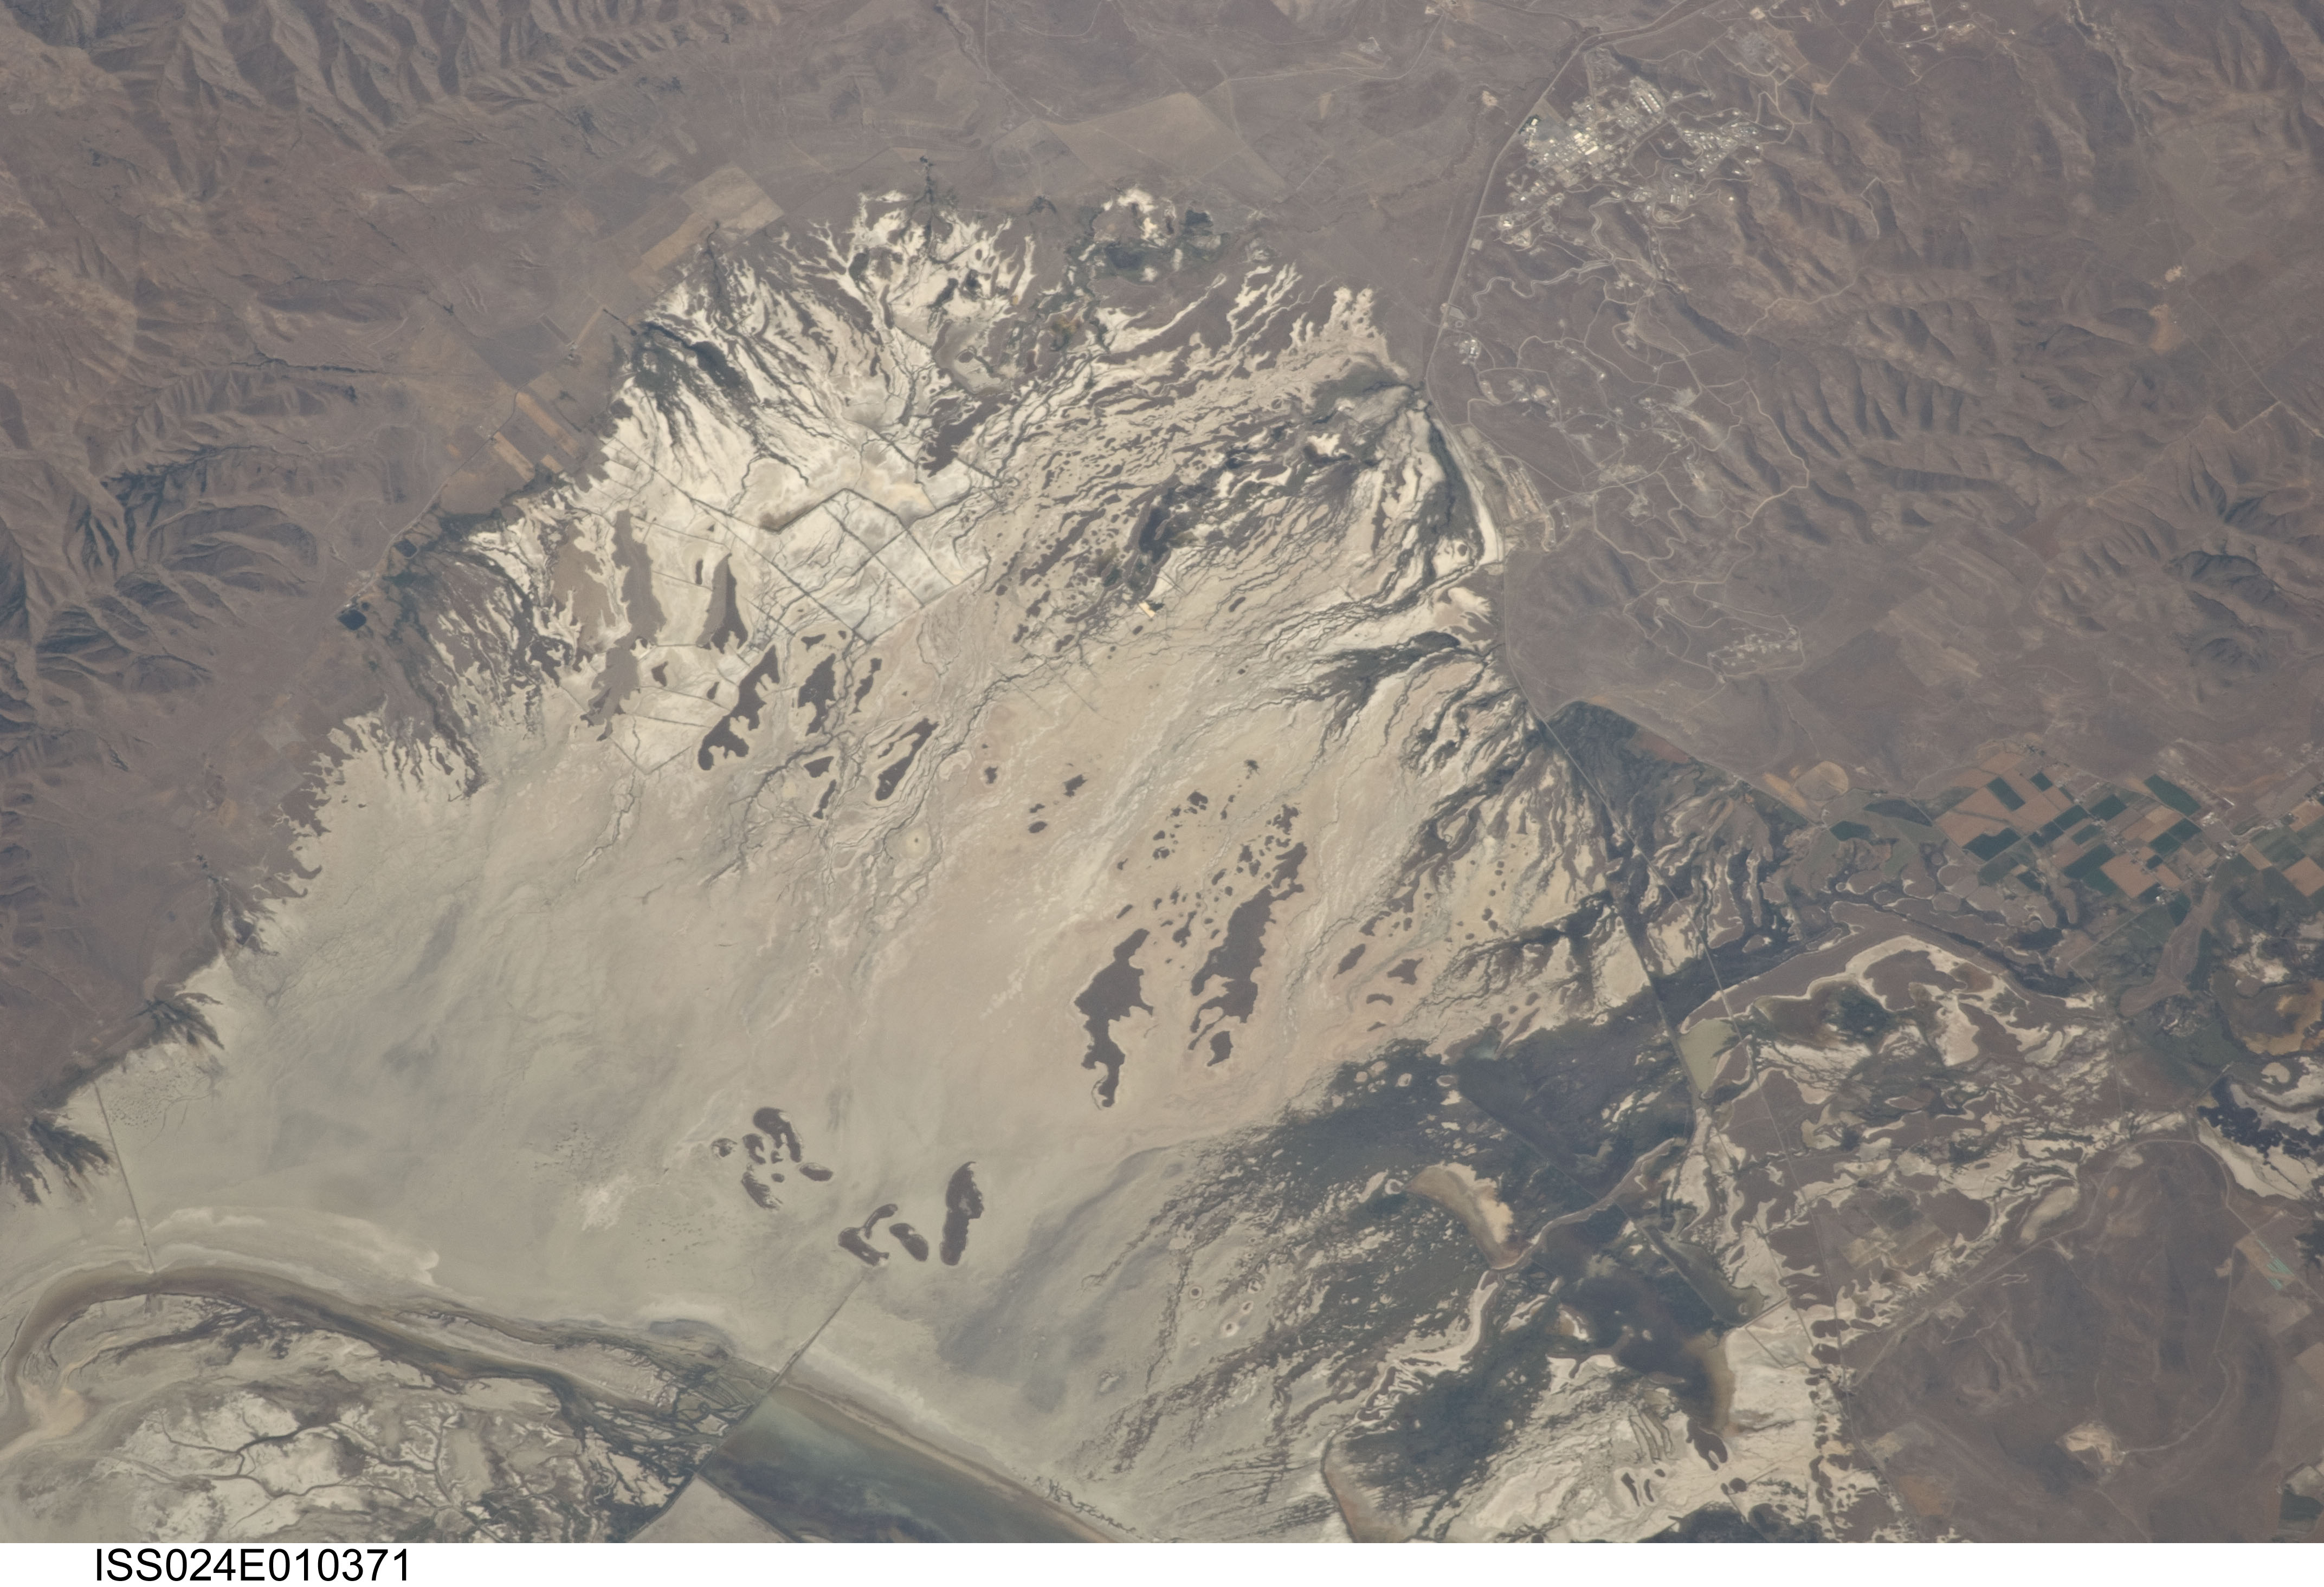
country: USA-UTAH
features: GREAT SALT L., BEAR R. BAY, MUD FLATS, GLINT
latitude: 41.6
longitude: -112.4
